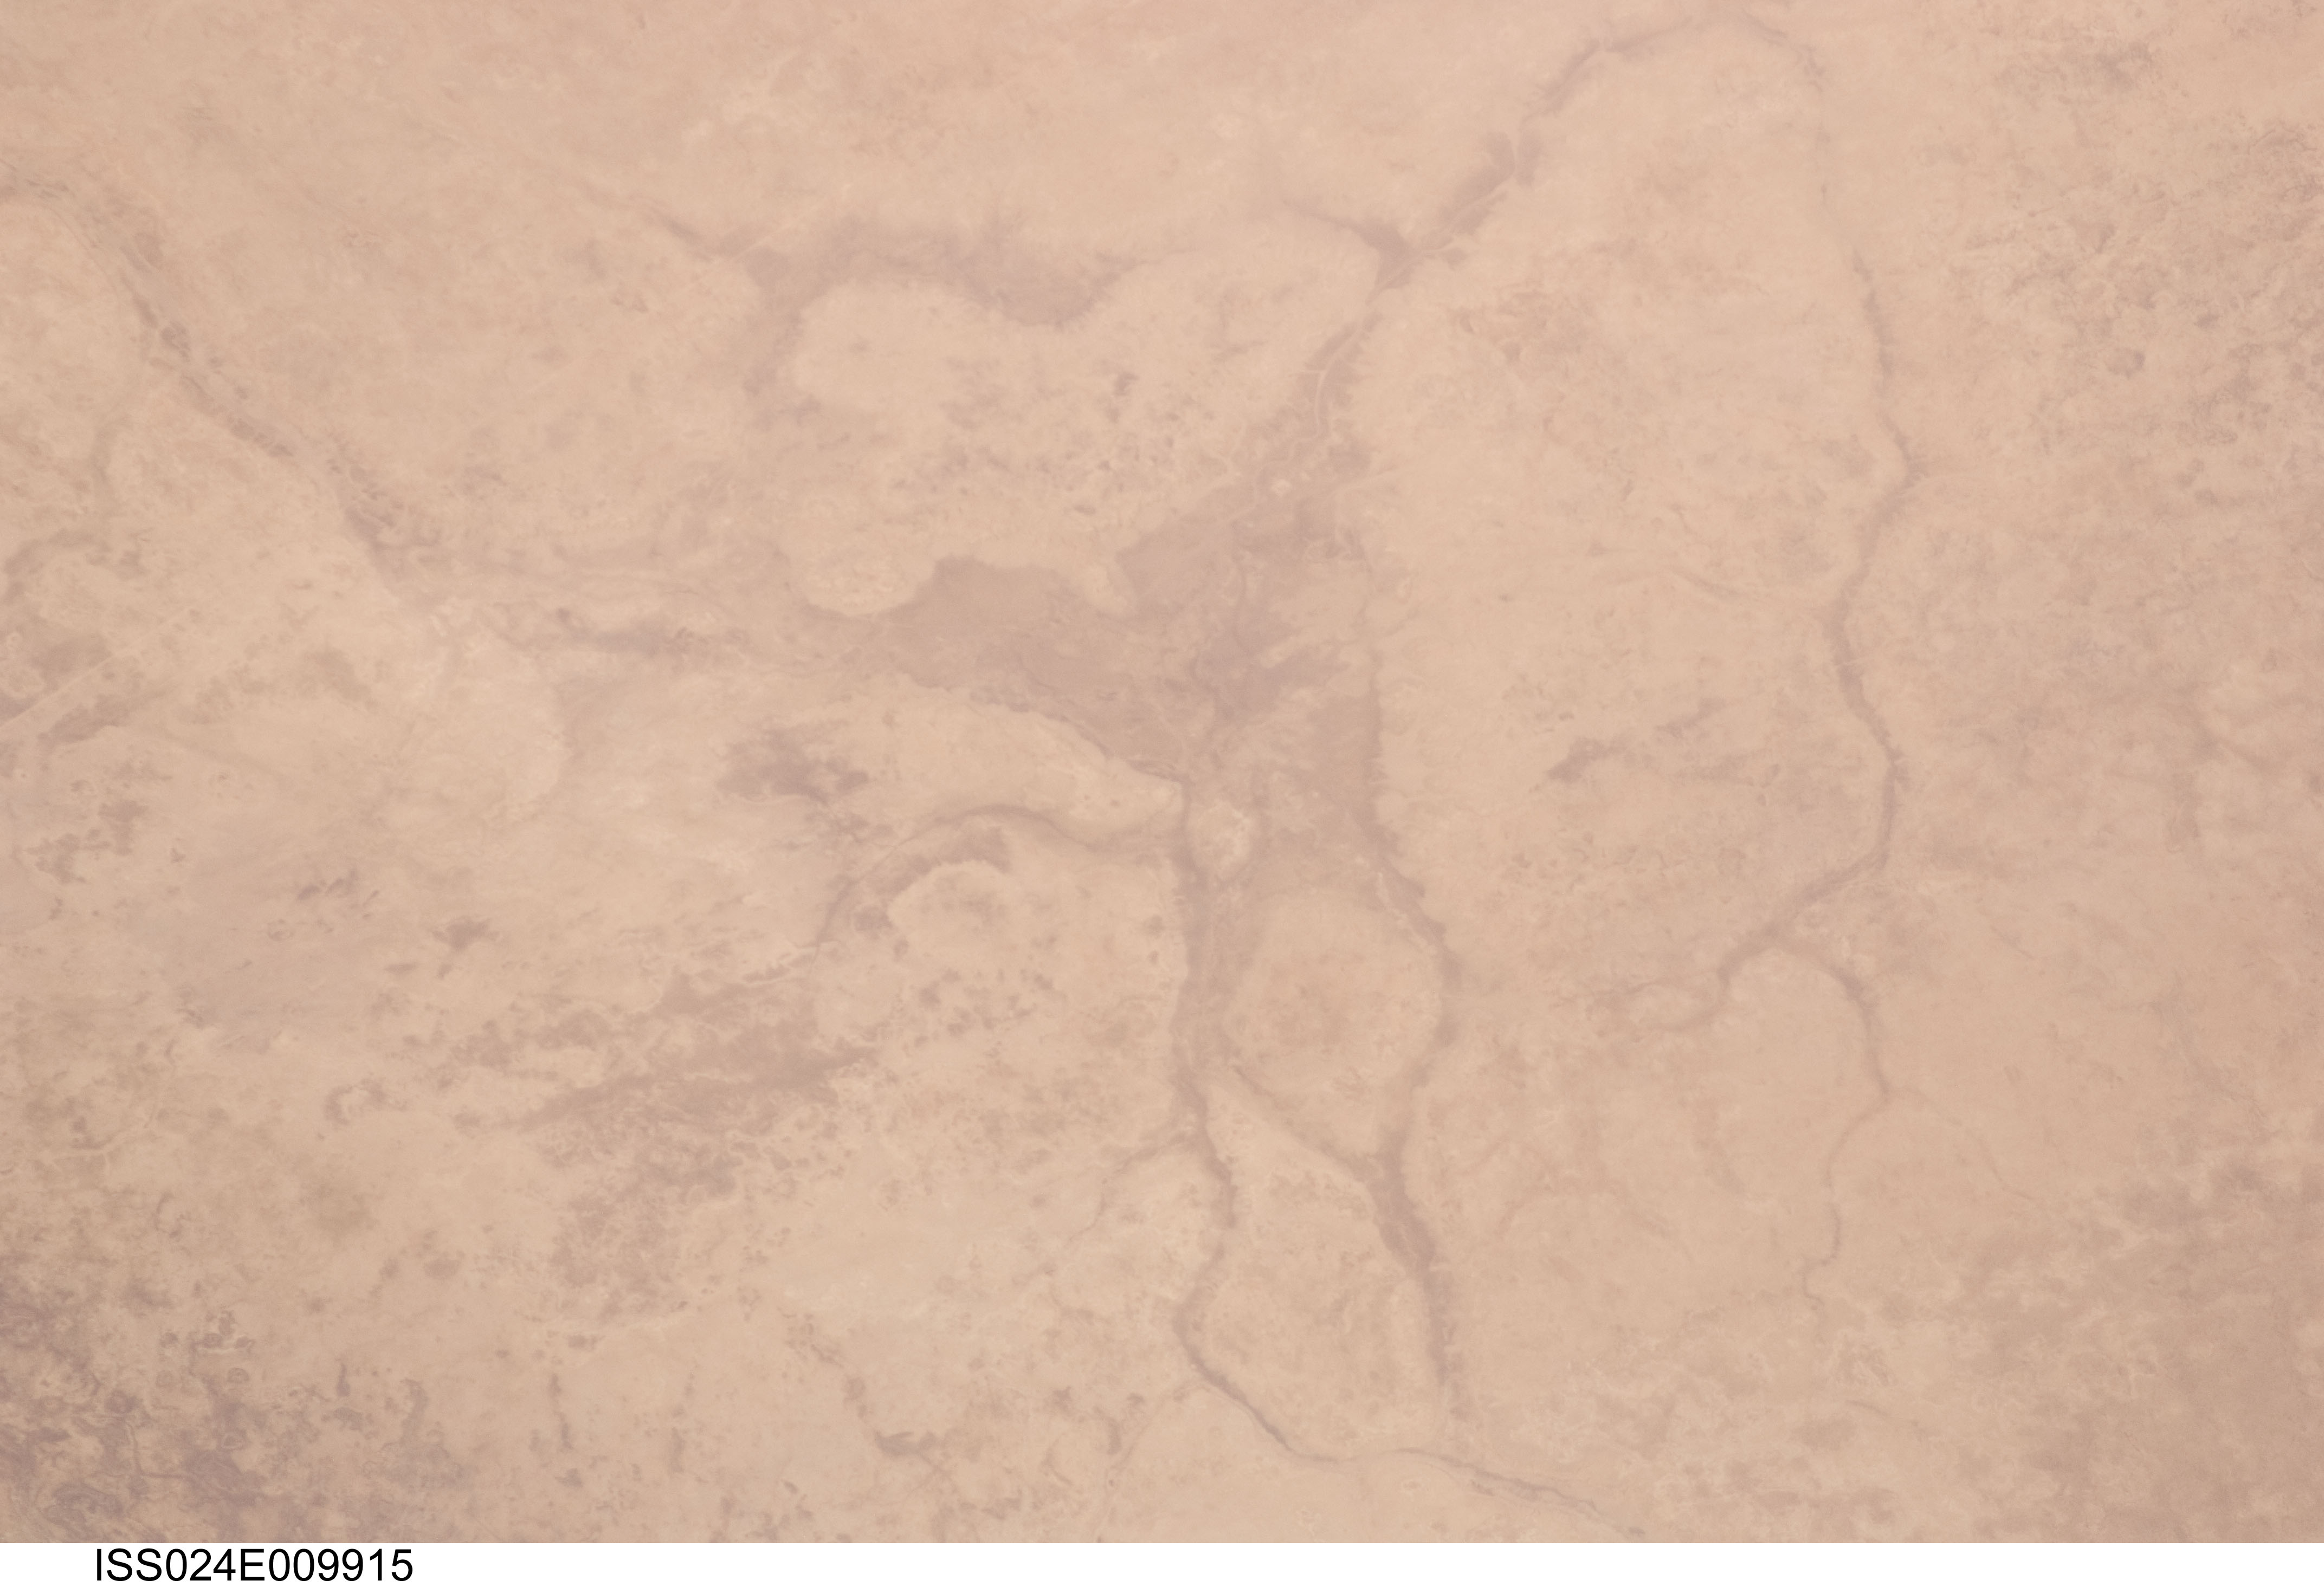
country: LIBYA
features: WADI AL HAMIM, LIBYAN DESERT
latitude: 30.1
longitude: 23.6
